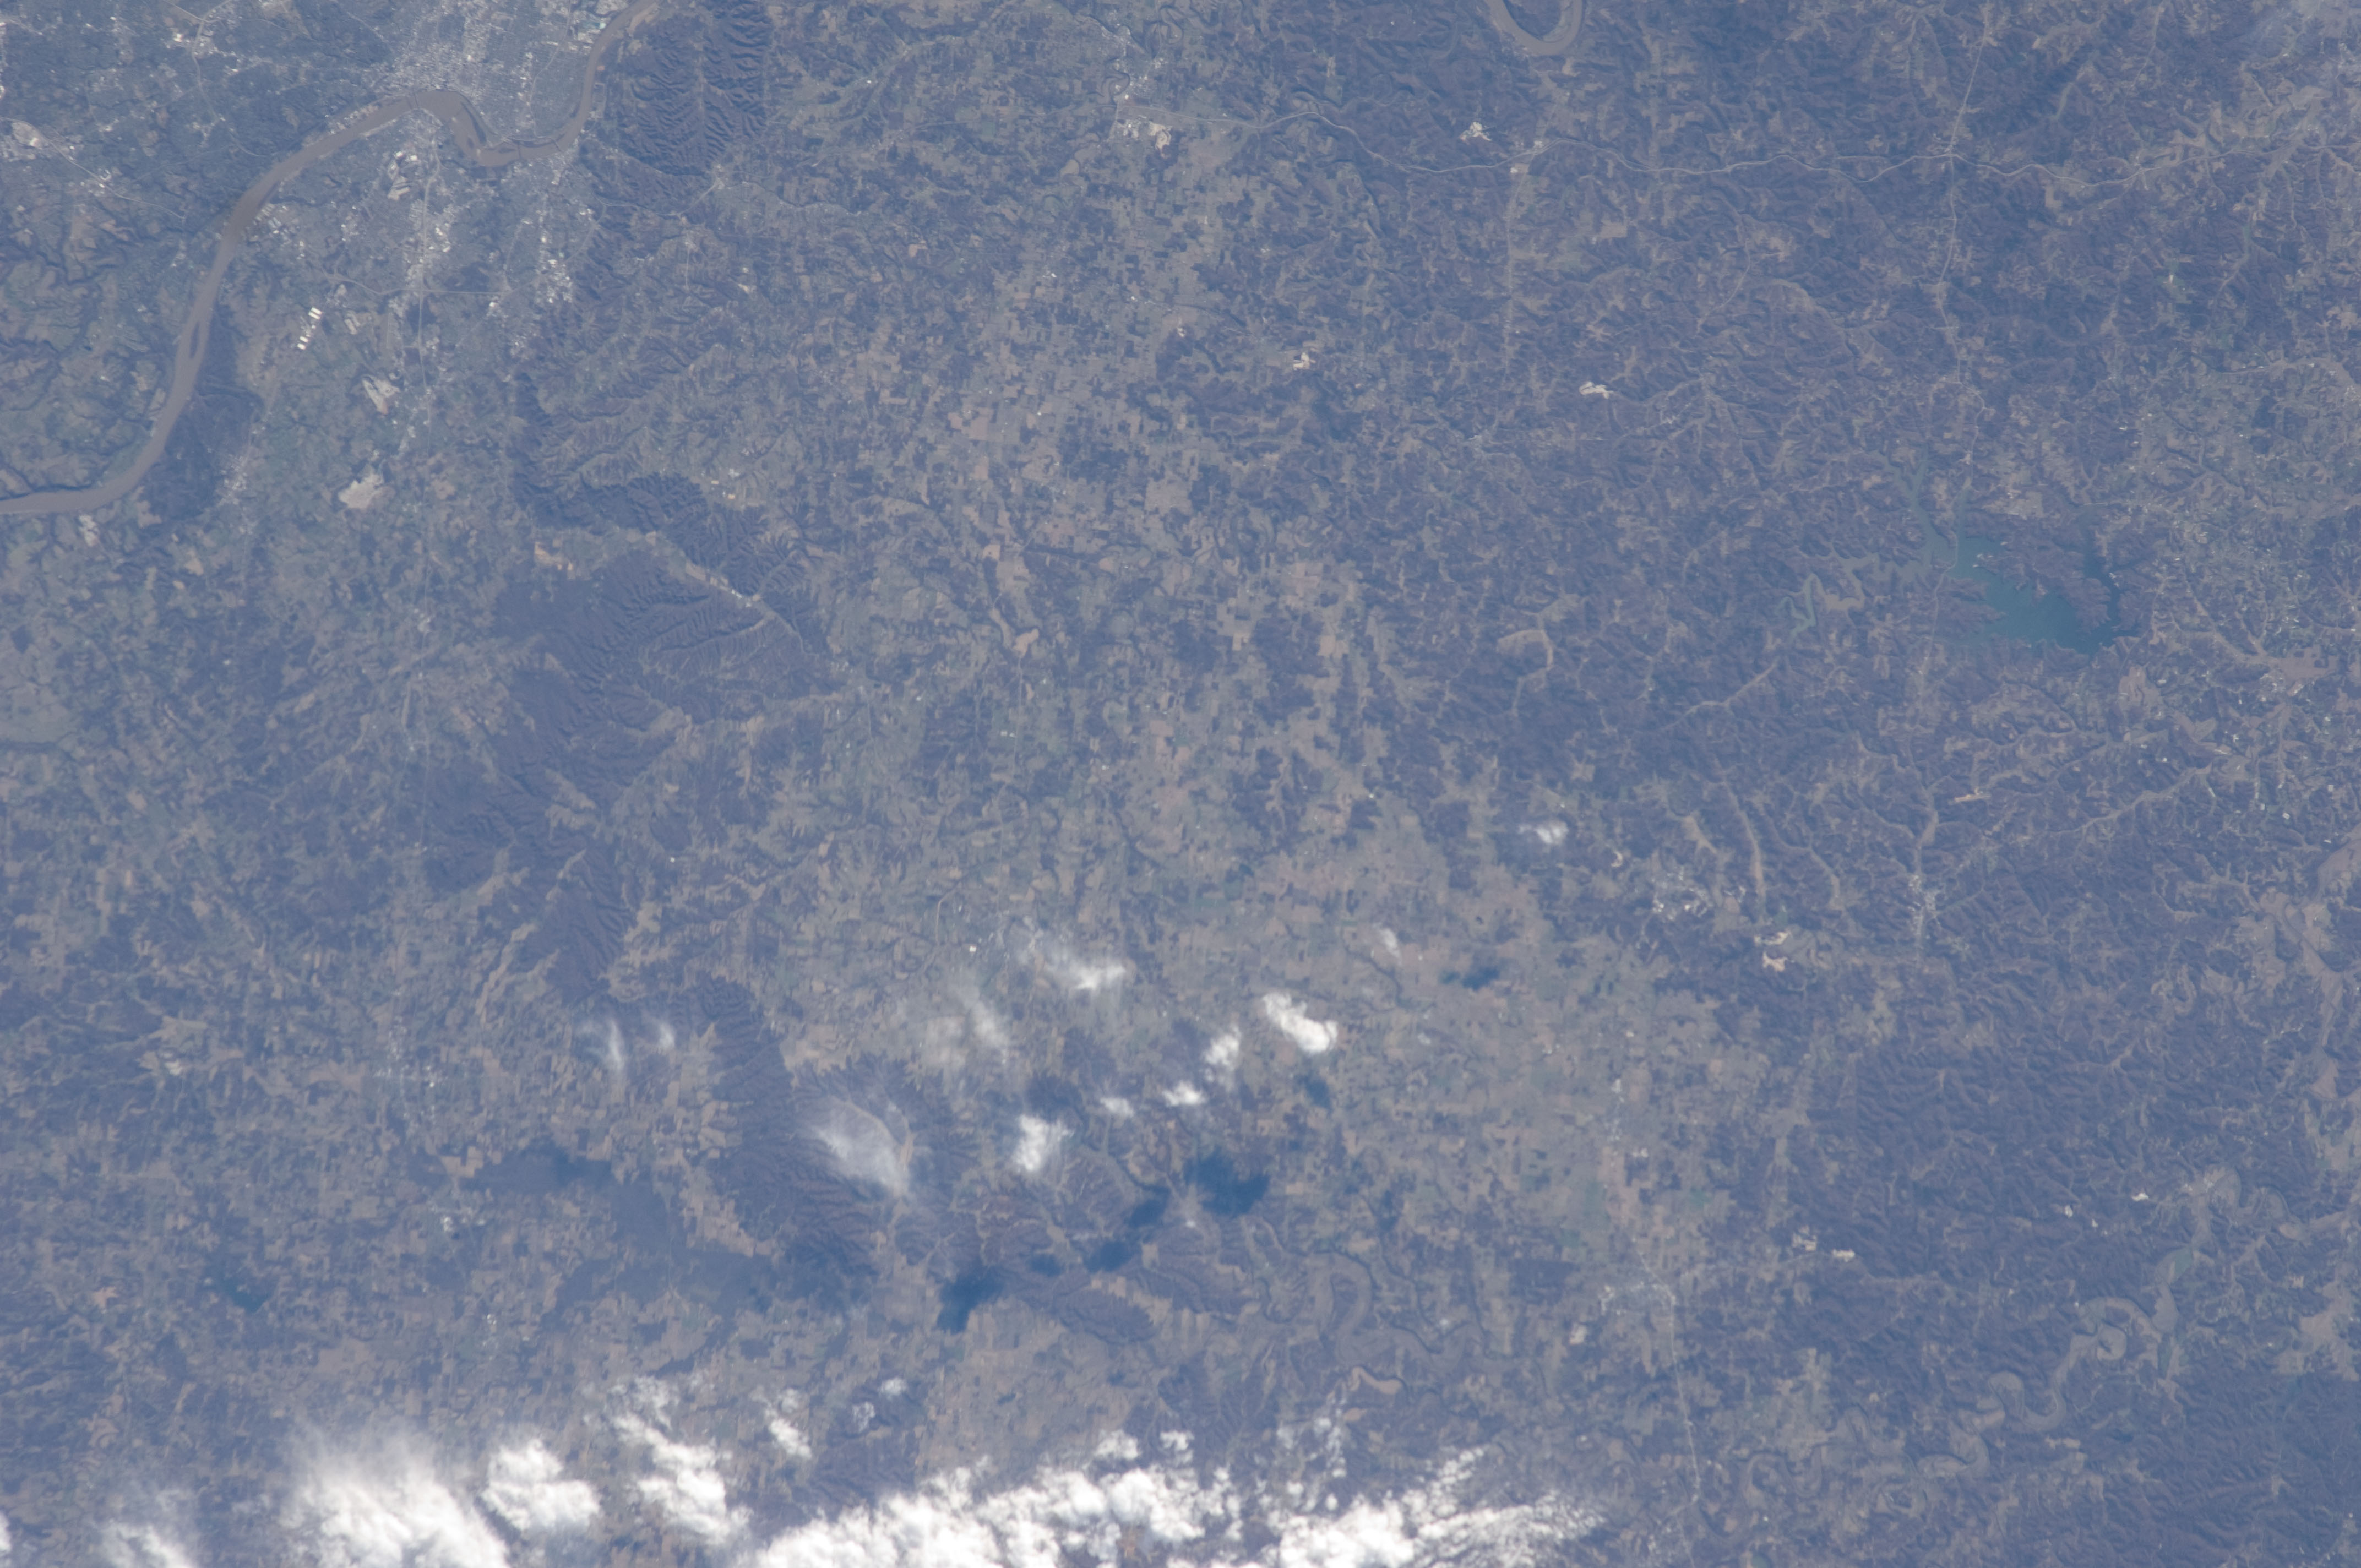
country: USA-INDIANA
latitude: 38.5
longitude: -86.2
